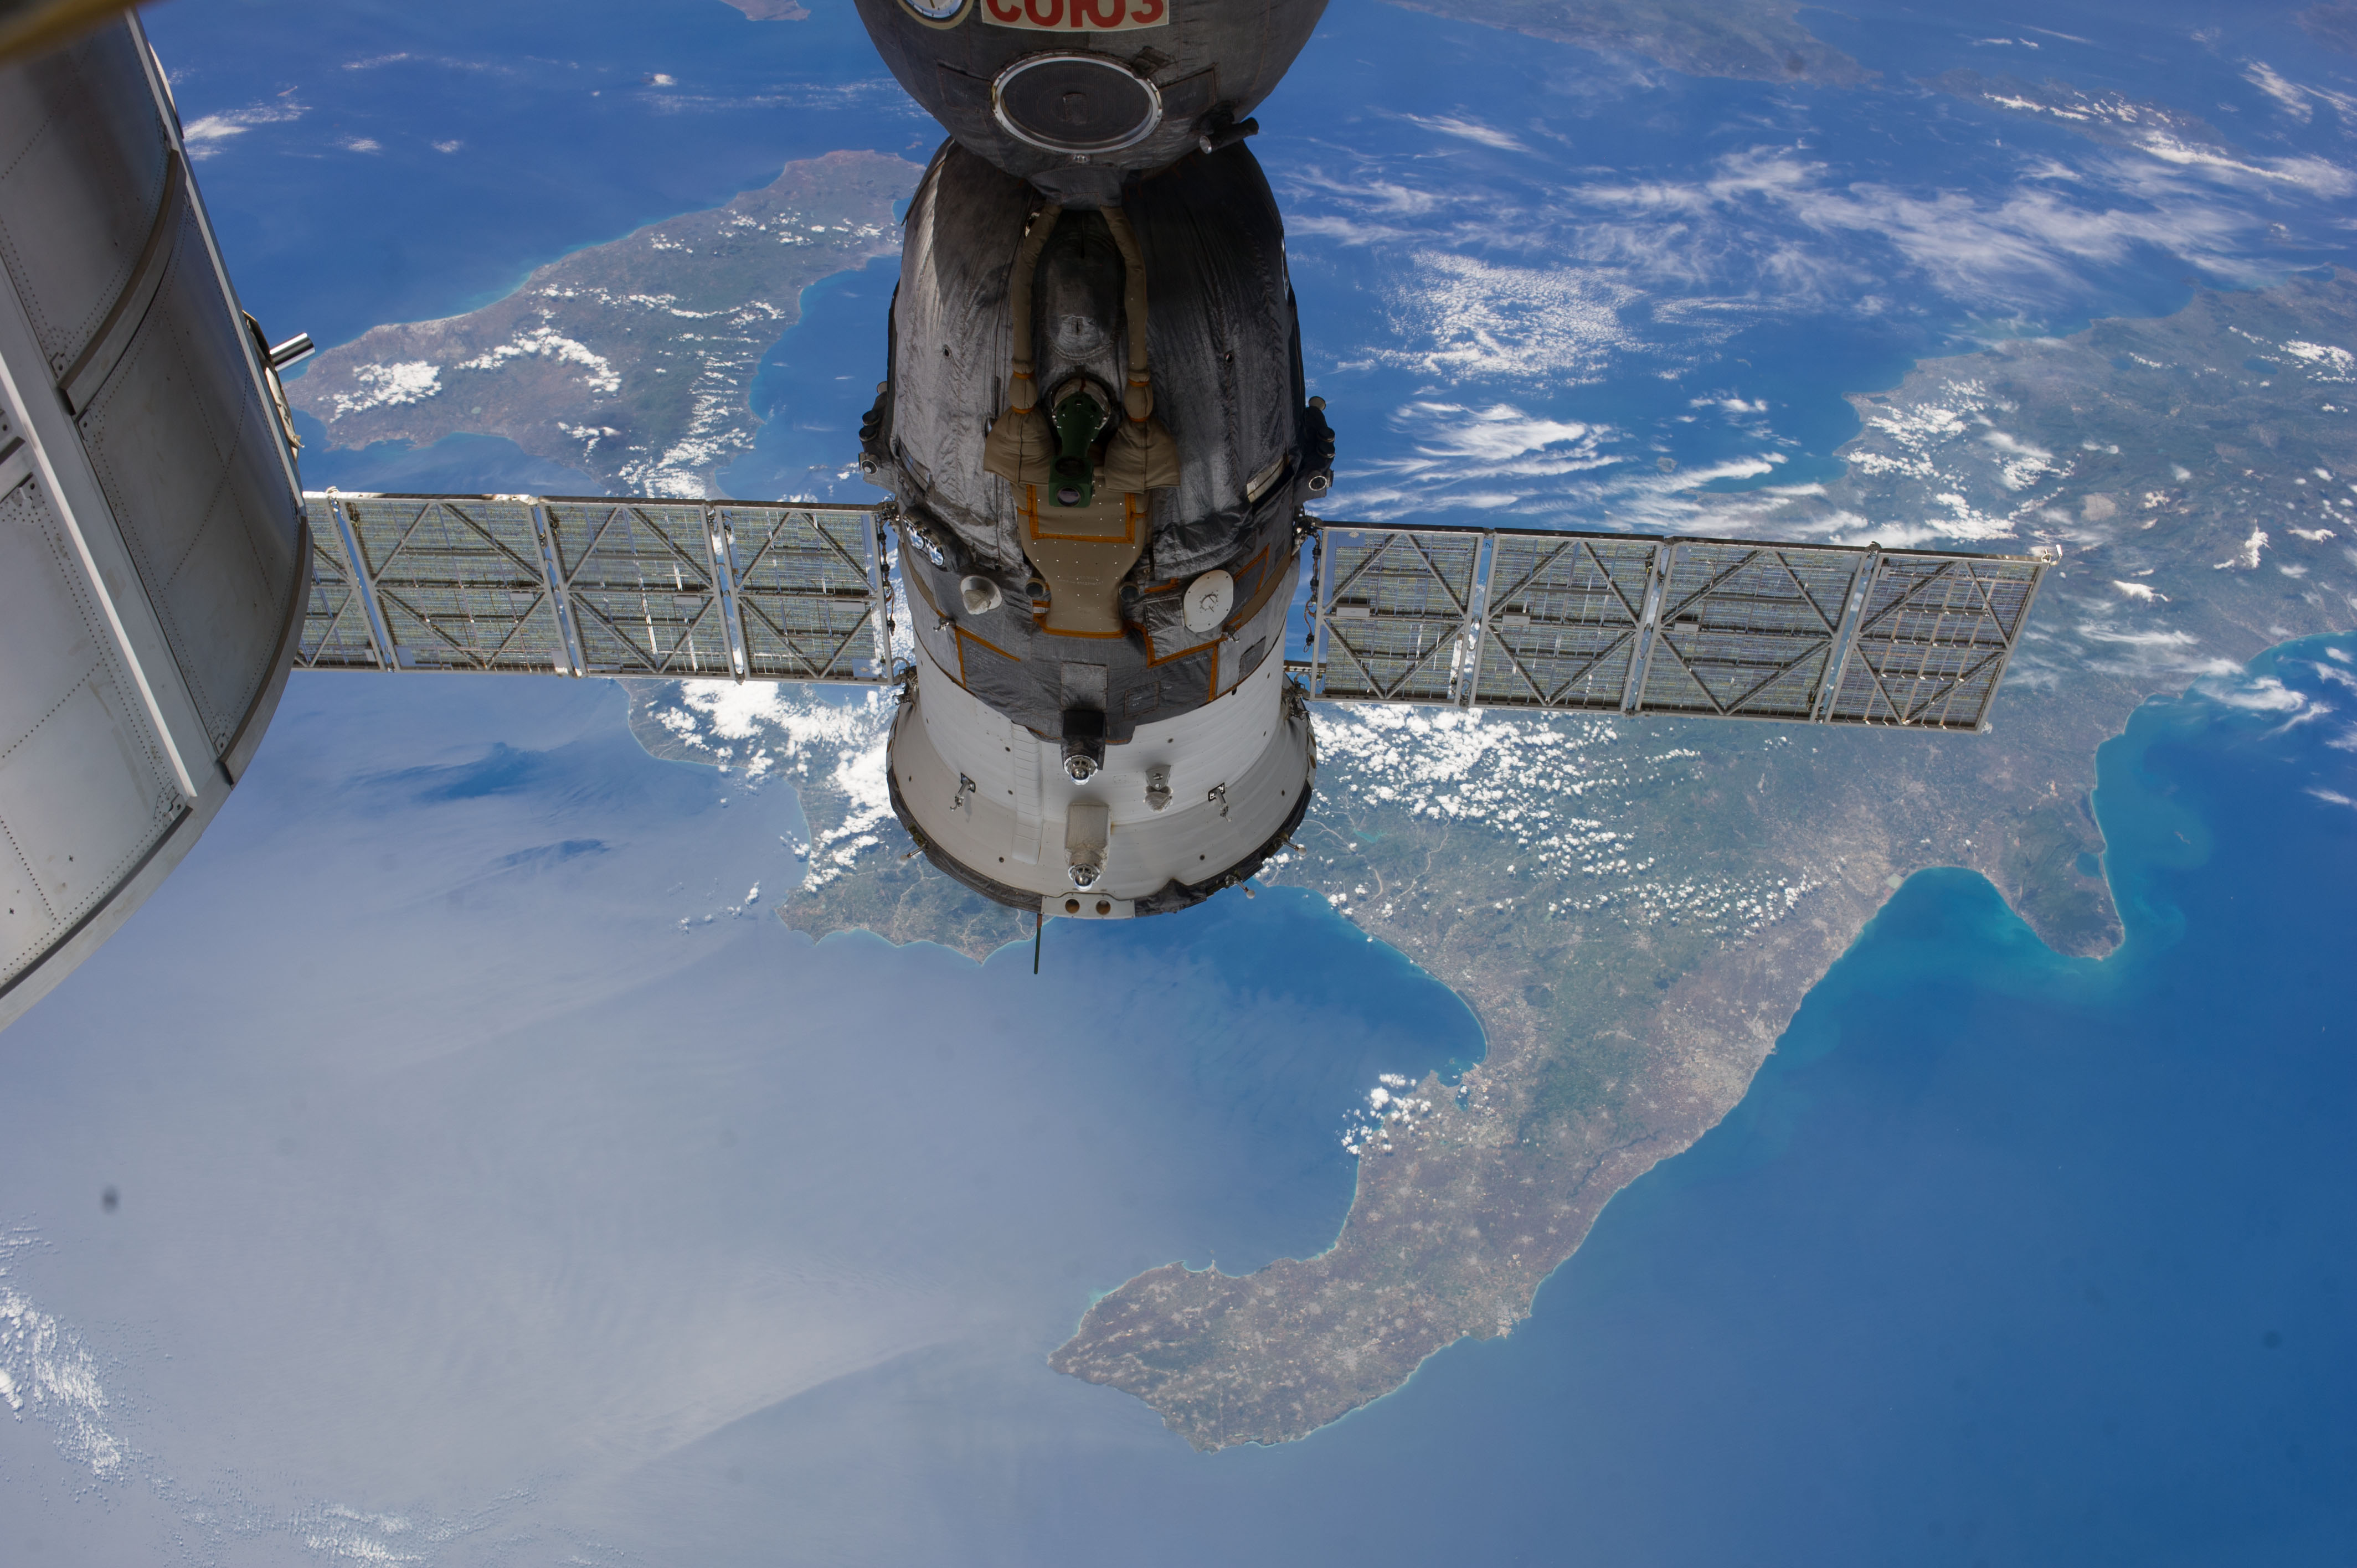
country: ITALY
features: COASTLINE, SOUTH ITALY, TARENTO CITY, CATANZARO CITY, COSENZA CITY, GULF OF TARANTO
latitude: 39.5
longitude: 16.5
